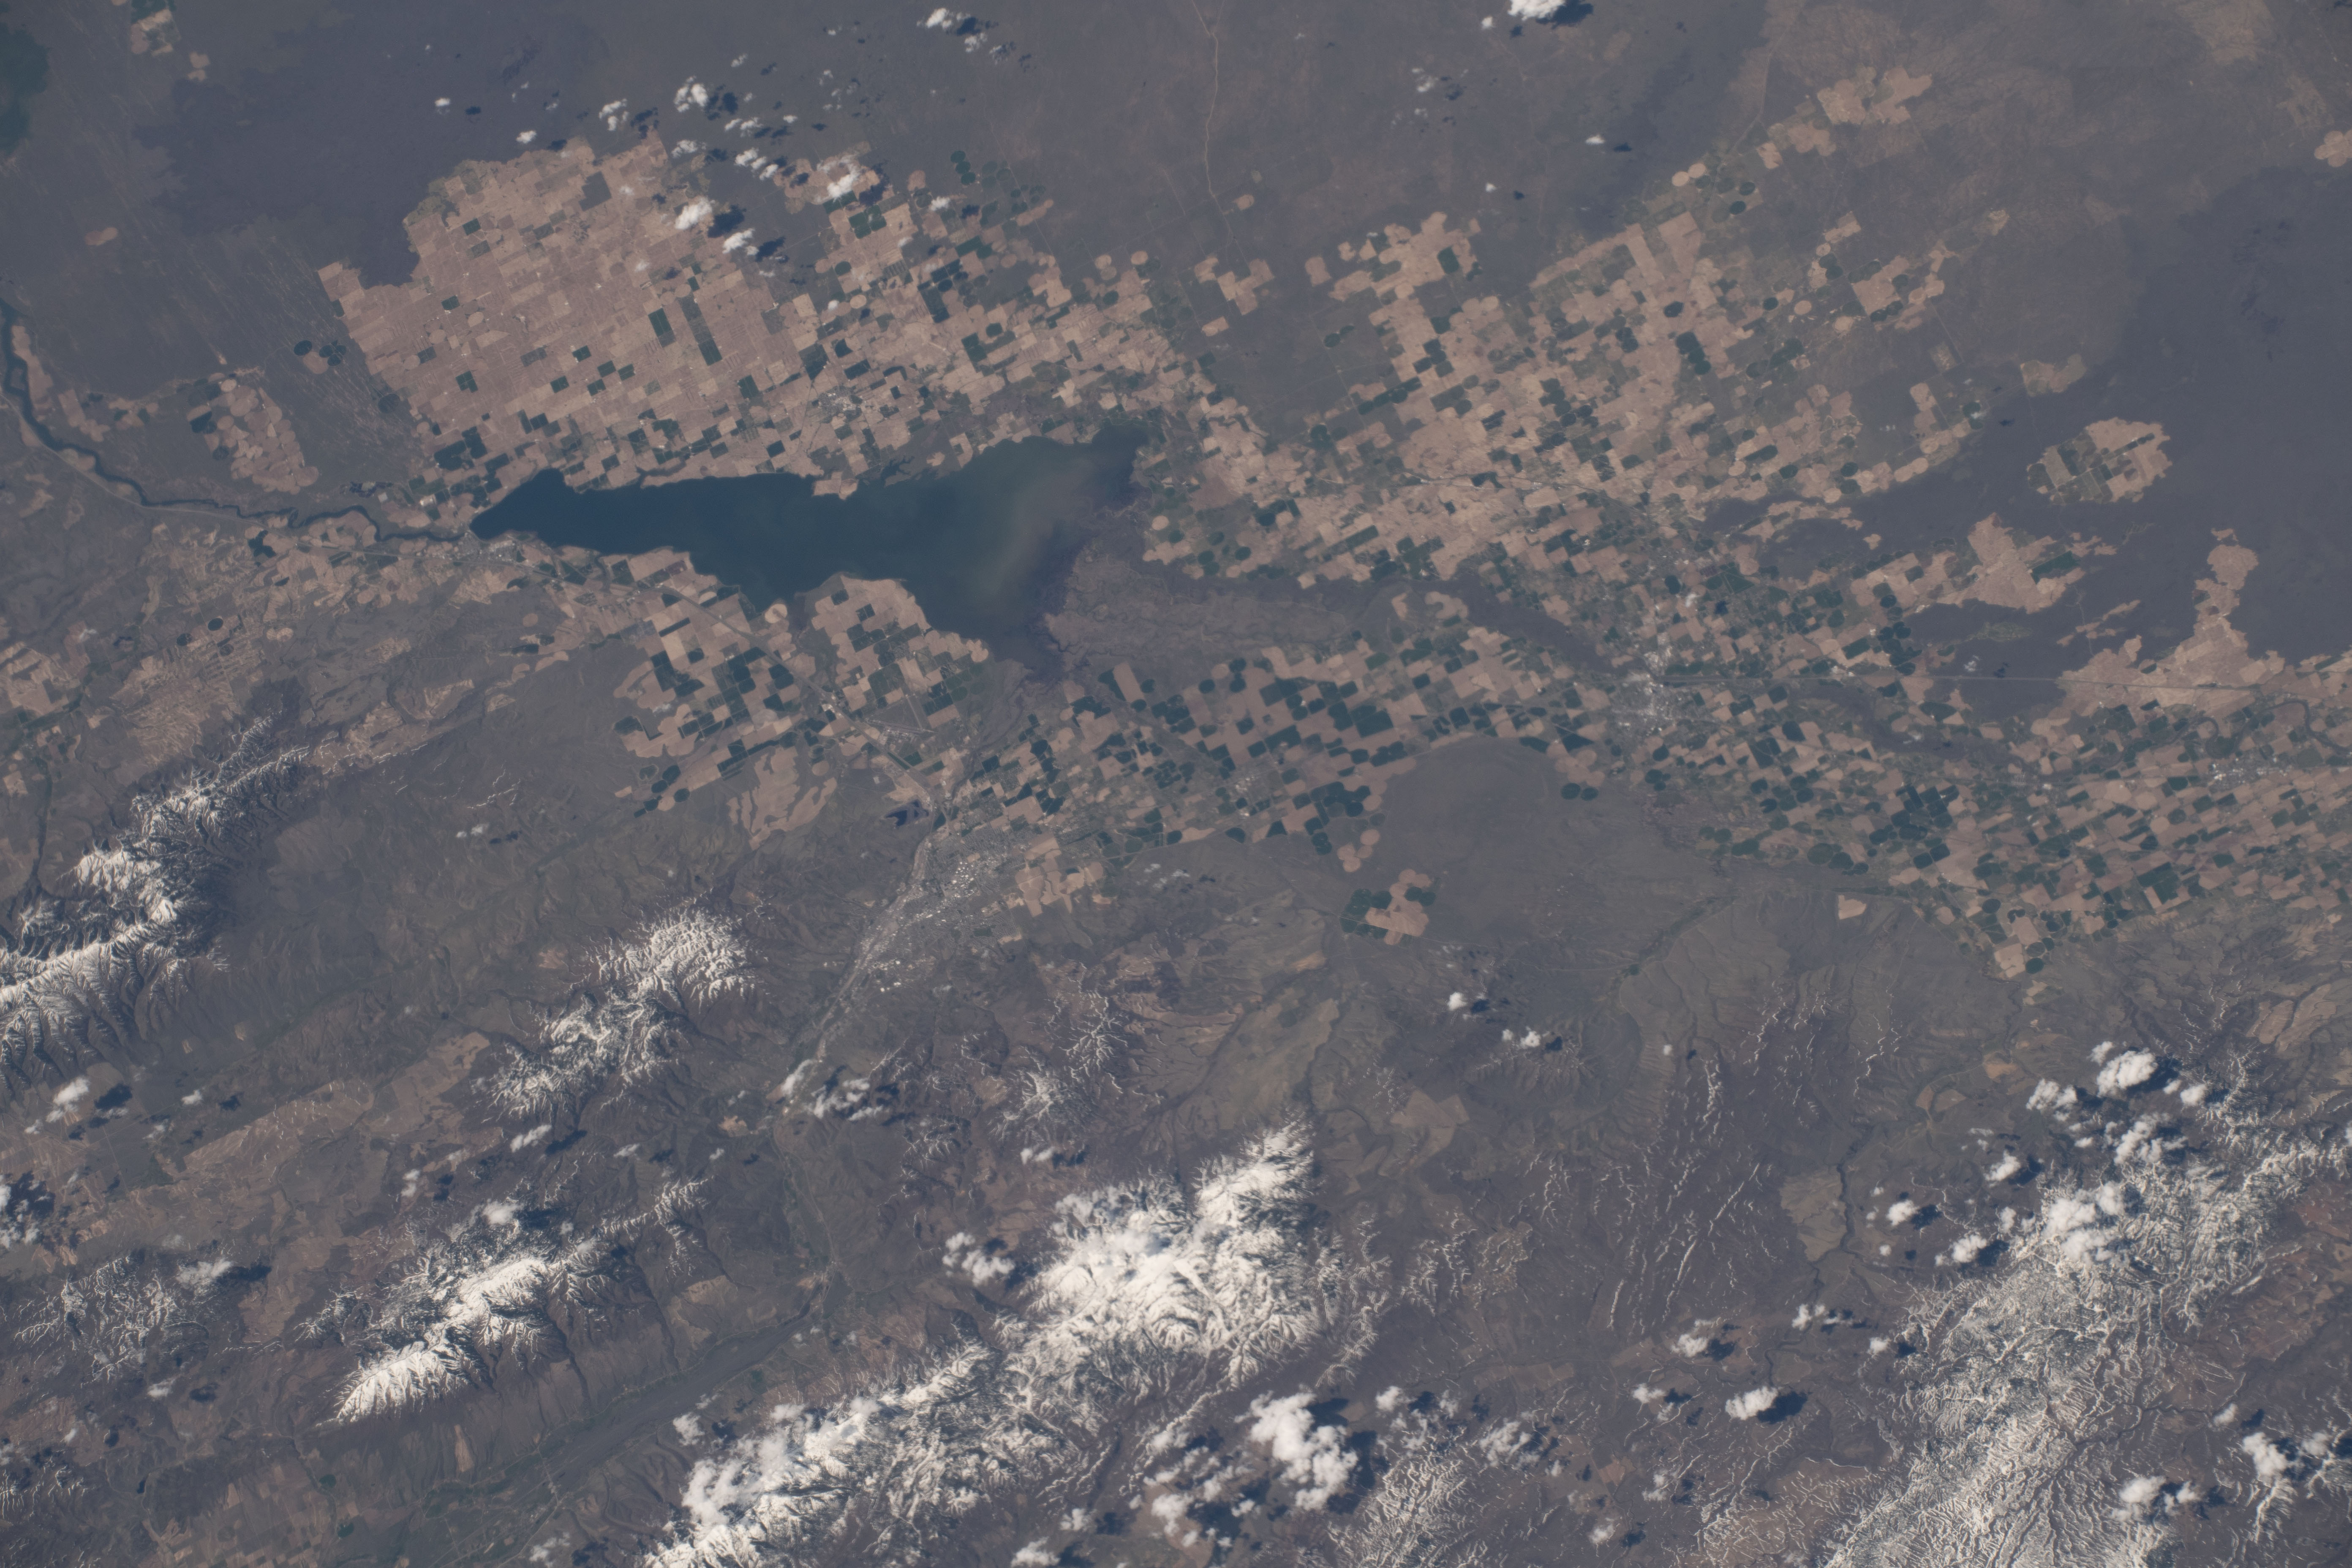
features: SNAKE RIVER,RES.,IDAHO,POCATELLO,AGR.,AMERICAN FALLS RESERVOIR,R.
